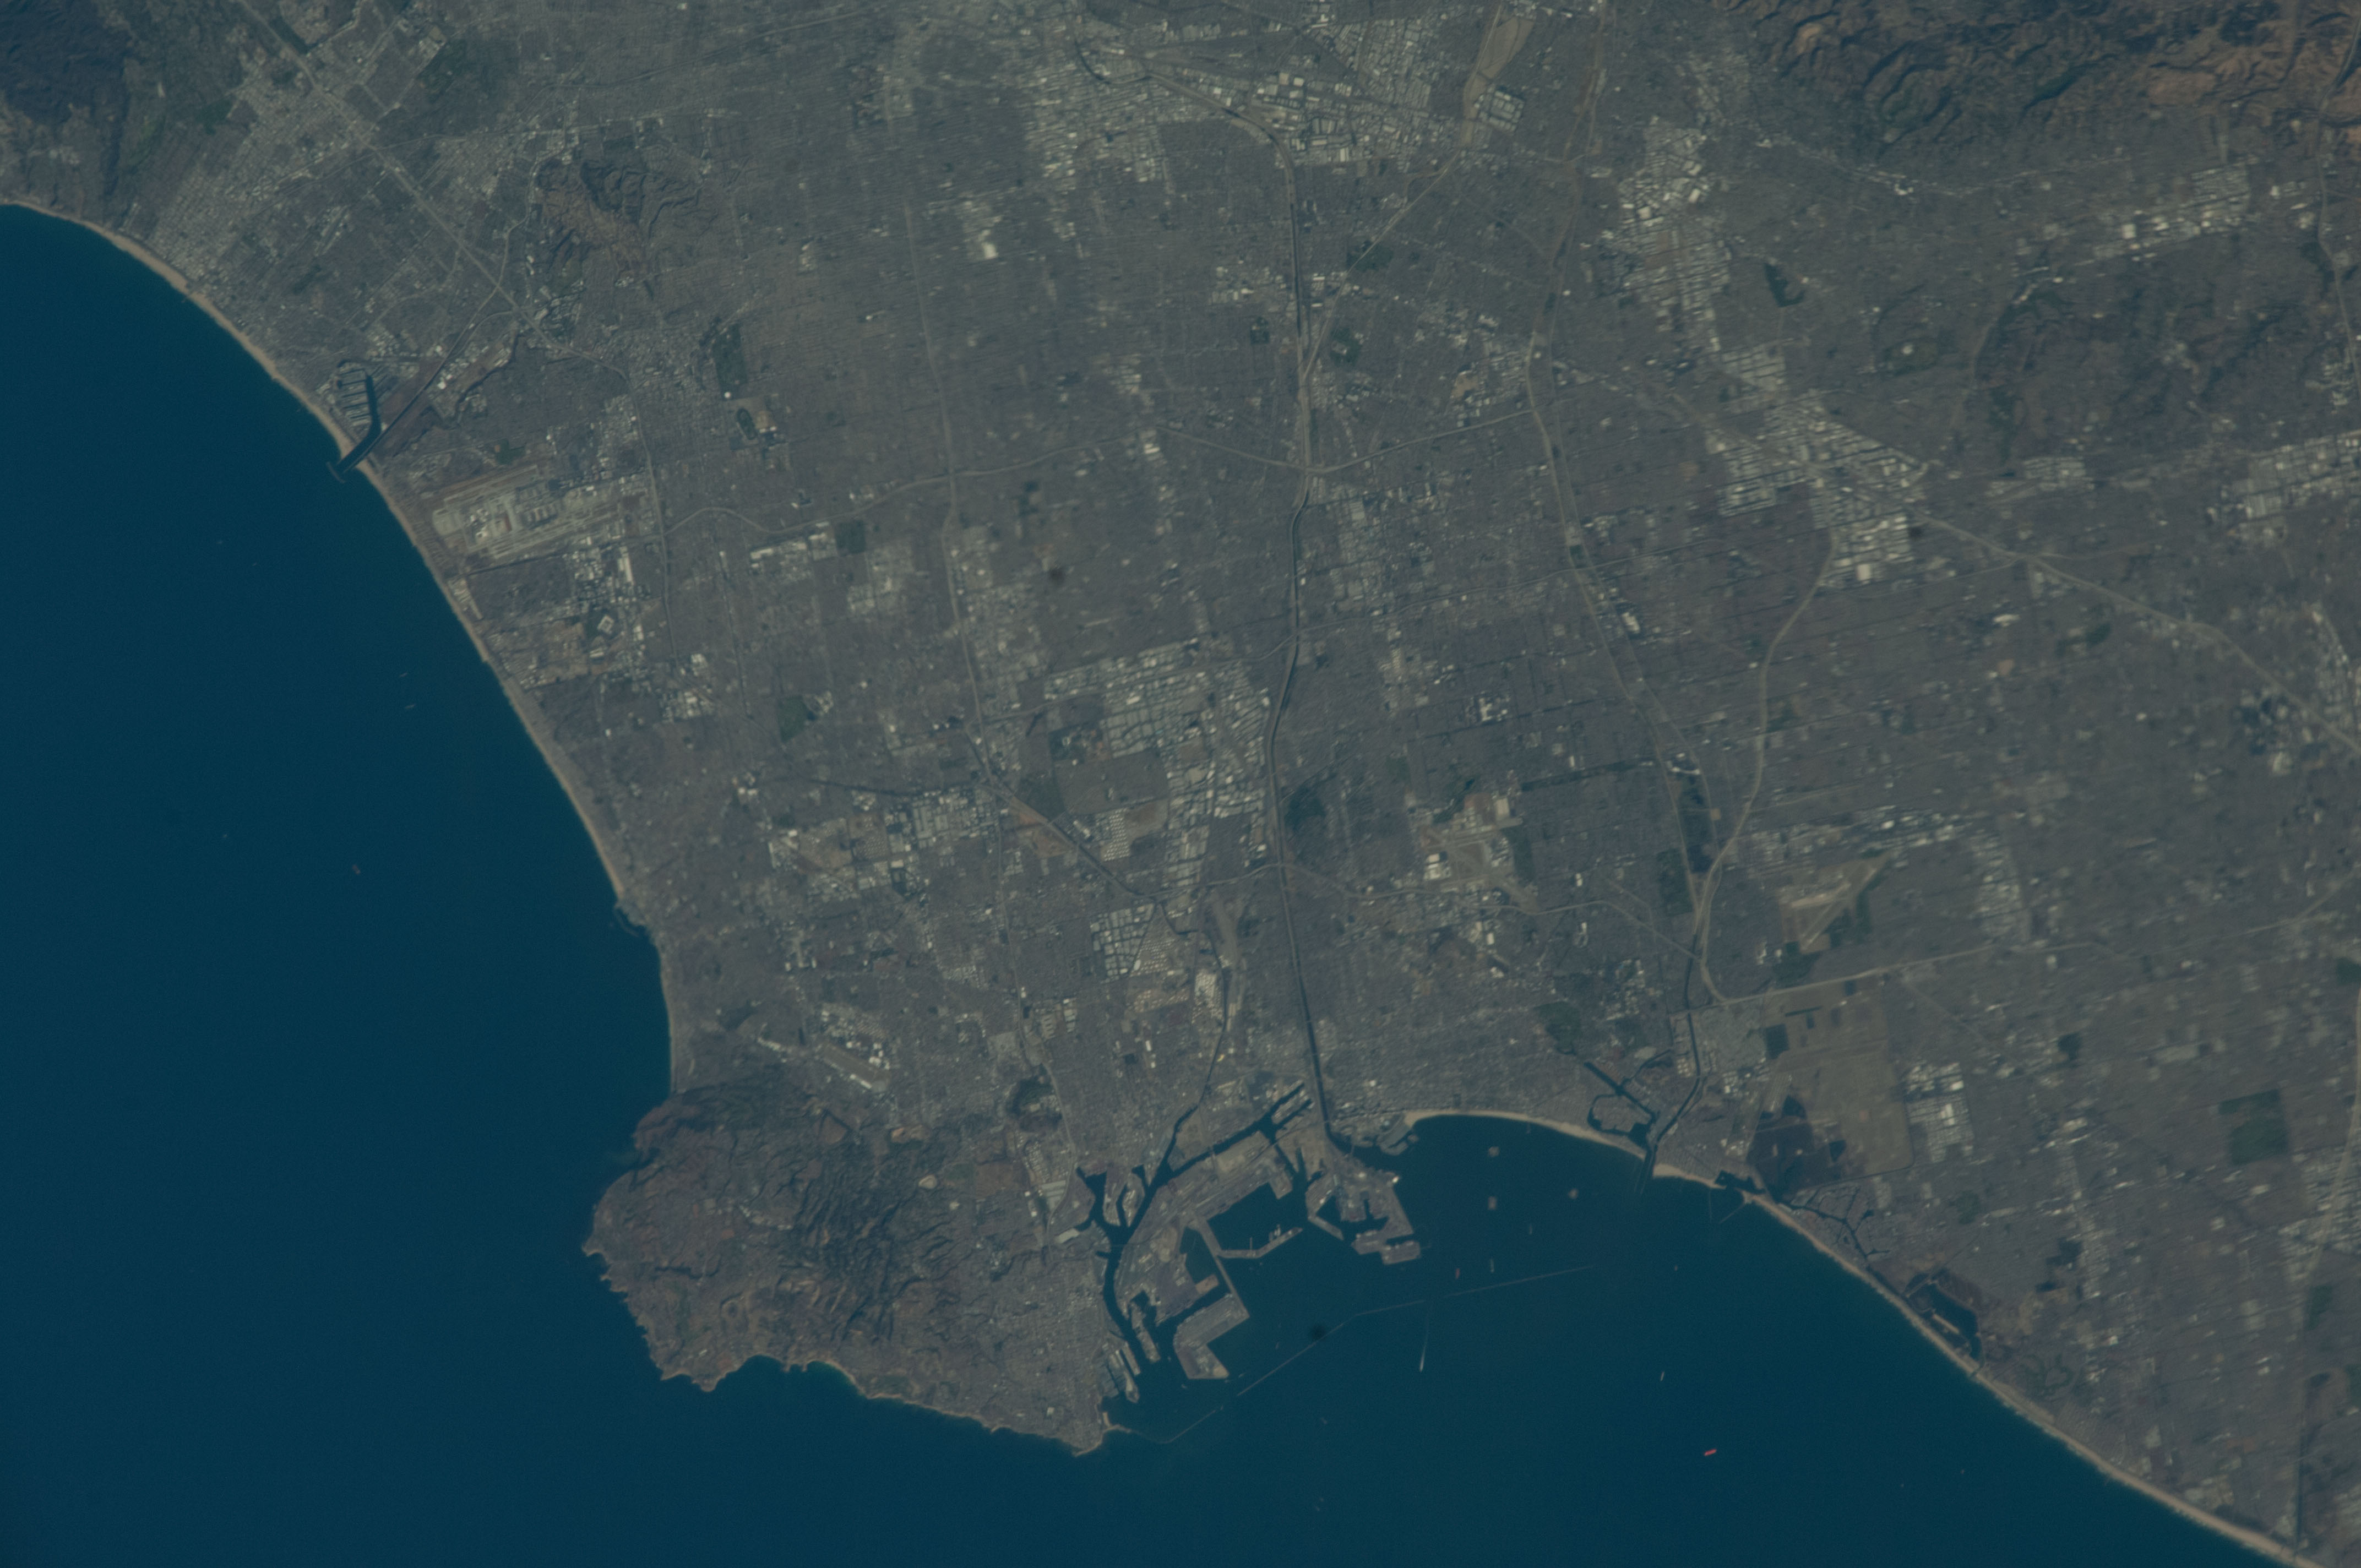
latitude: 33.9
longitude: -118.2
